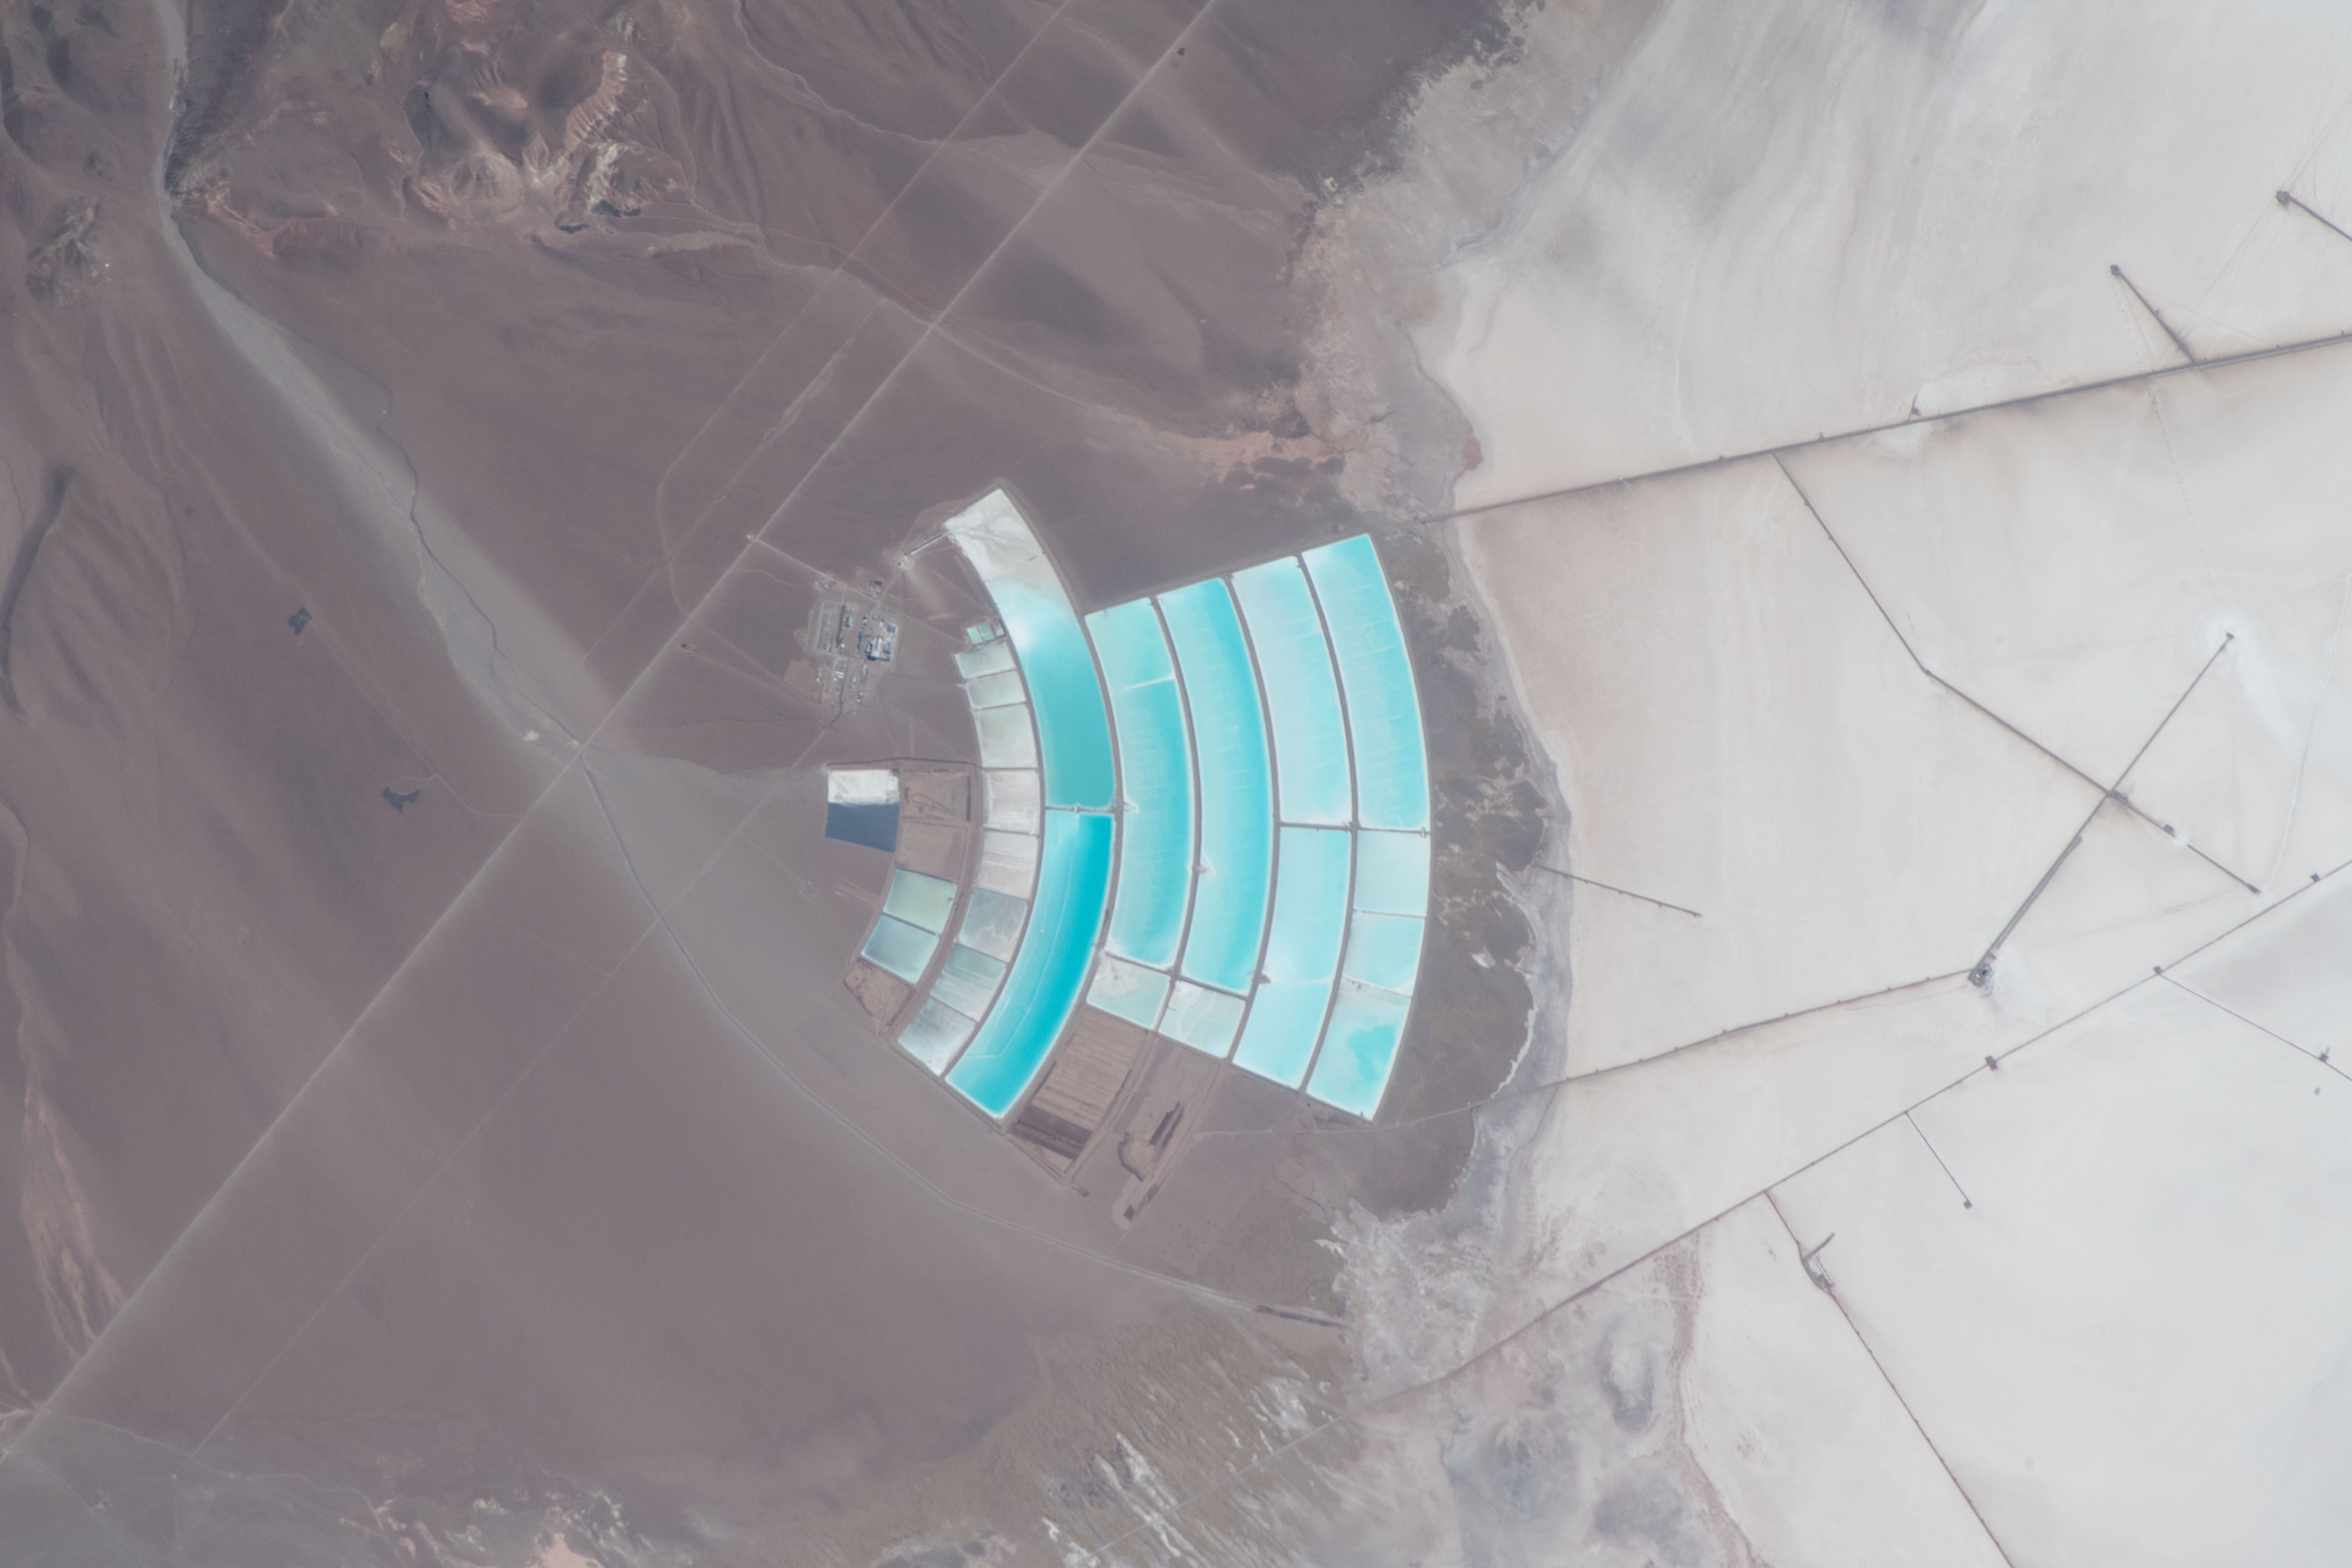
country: ARGENTINA
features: SALAR DE OLAROZ,SALES DE JUJUY,LITHIUM BRINE DEPOSIT,ARGENTINA
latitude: -23.6
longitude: -66.8
